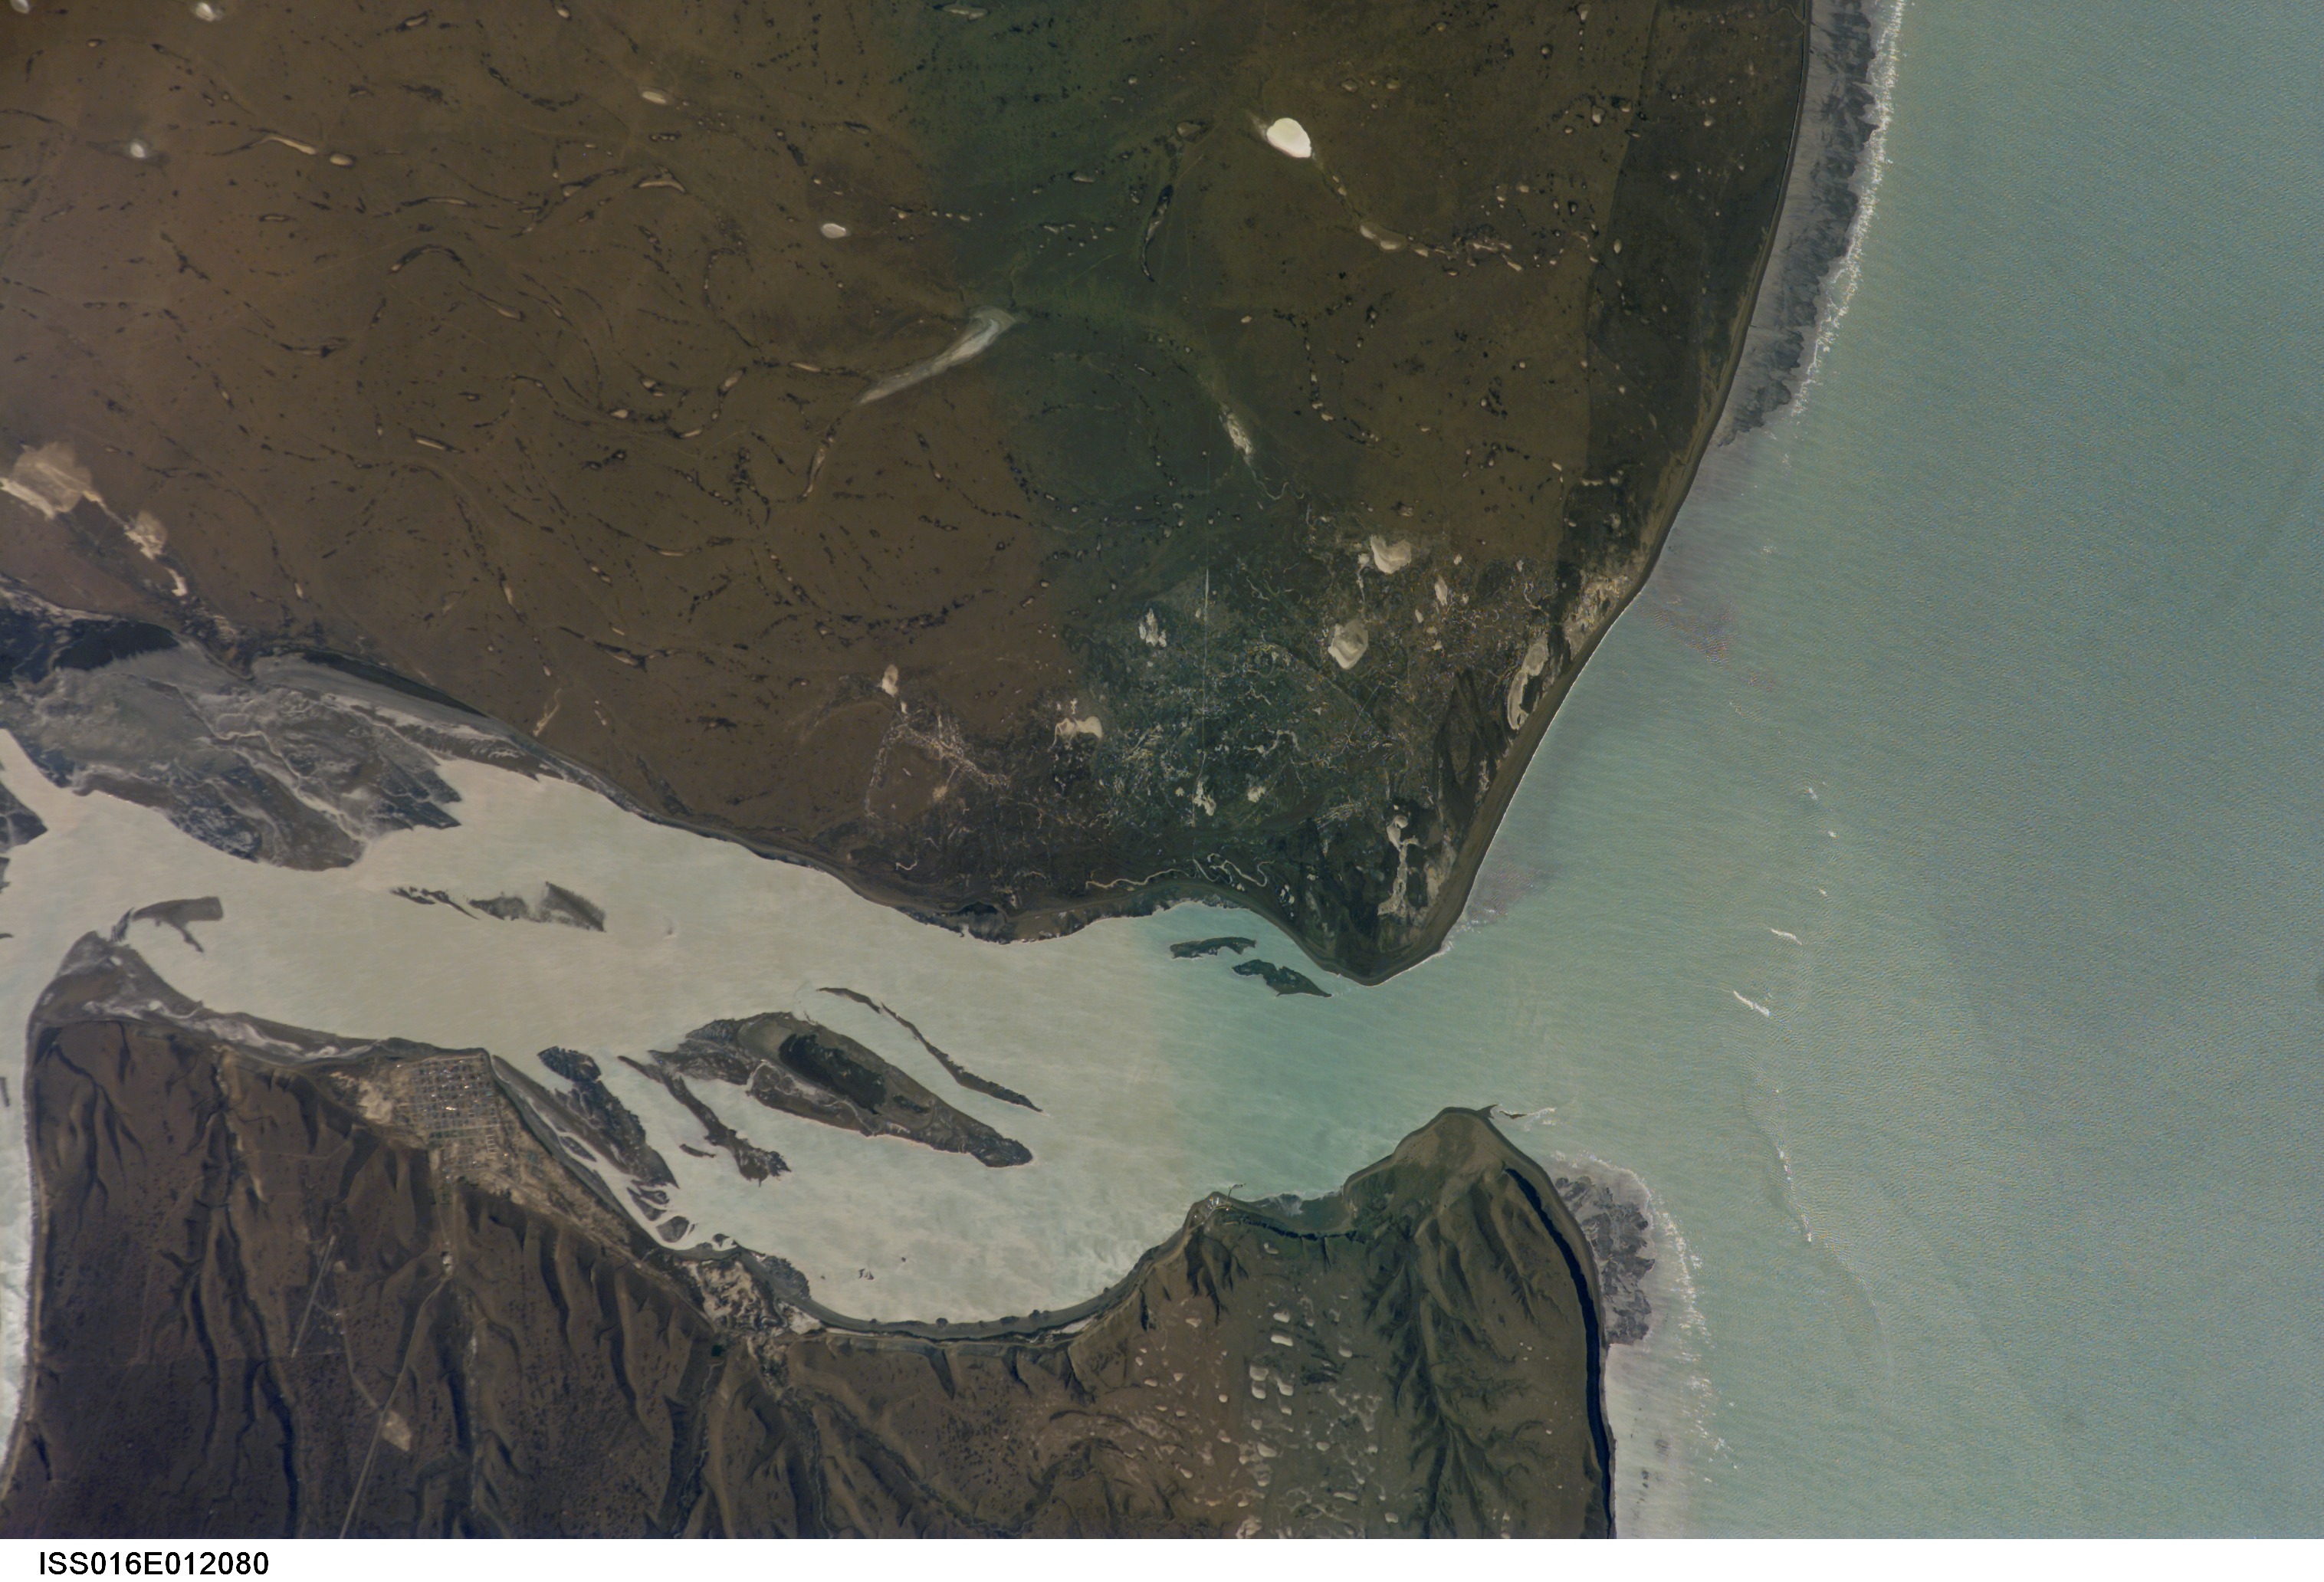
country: ARGENTINA
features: PUERTO SANTA CRUZ,ROADS,BAHIA GRANDE
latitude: -50.1
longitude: -68.3
